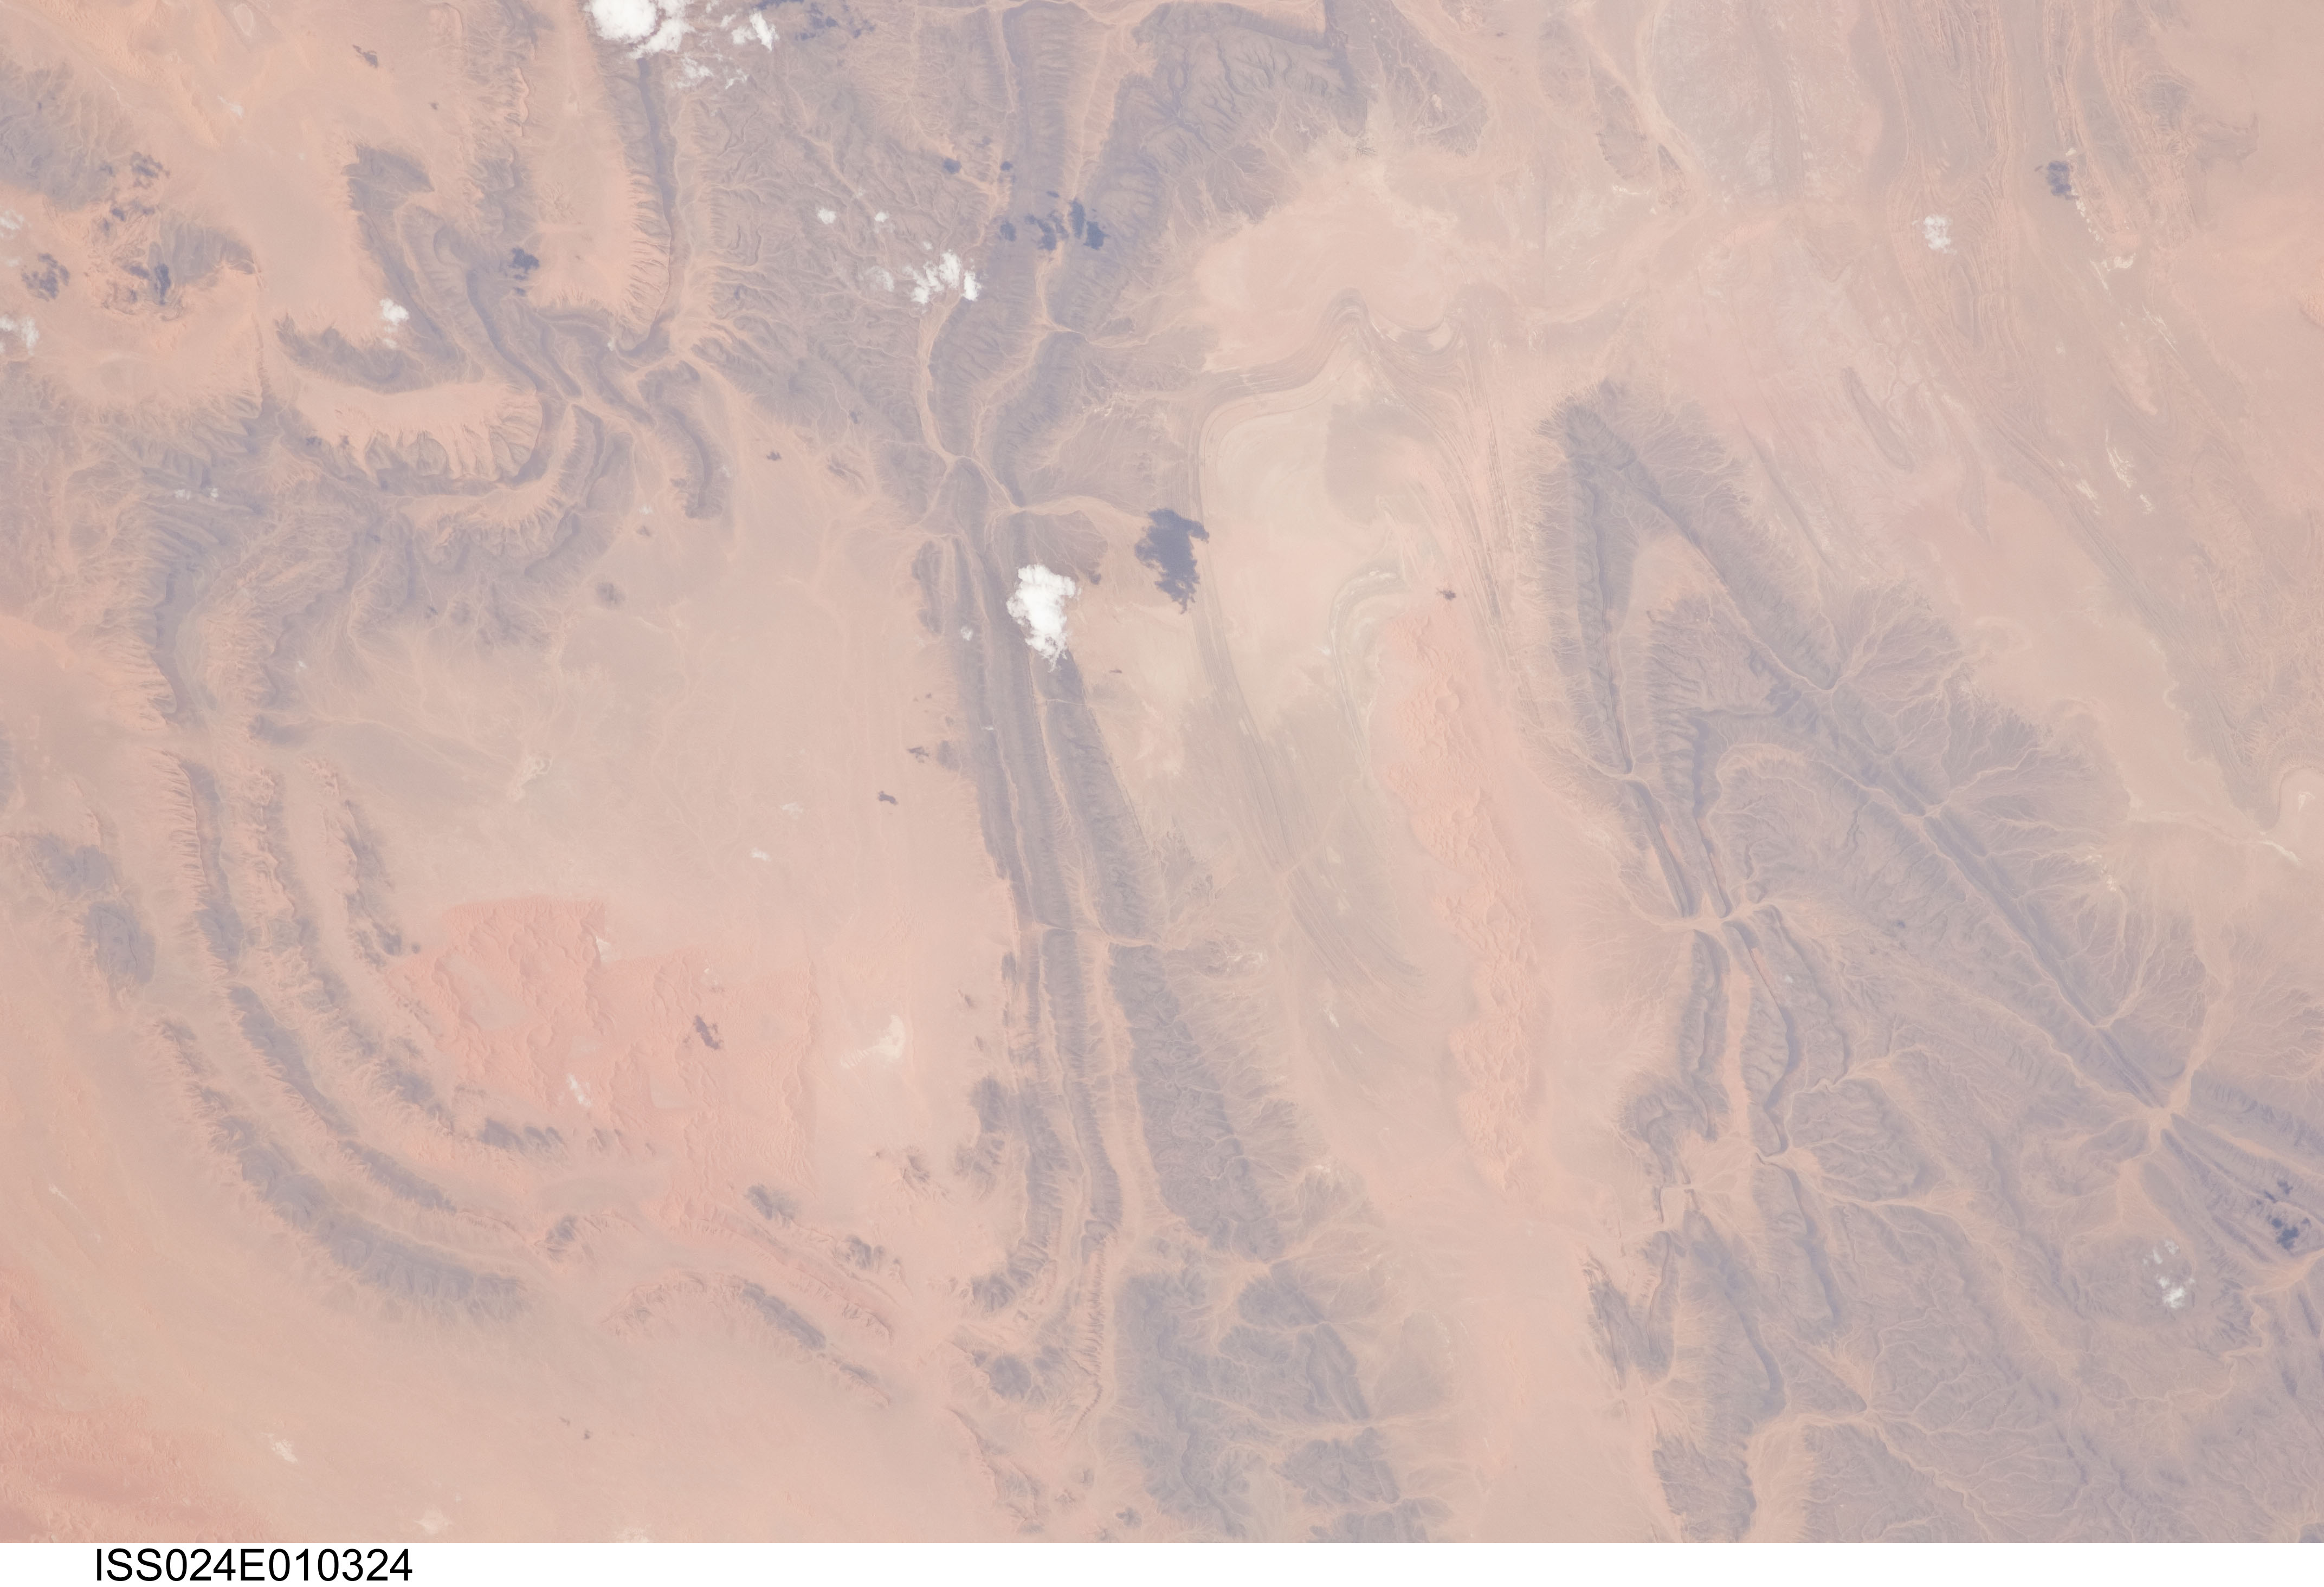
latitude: 29.5
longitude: -2.2
